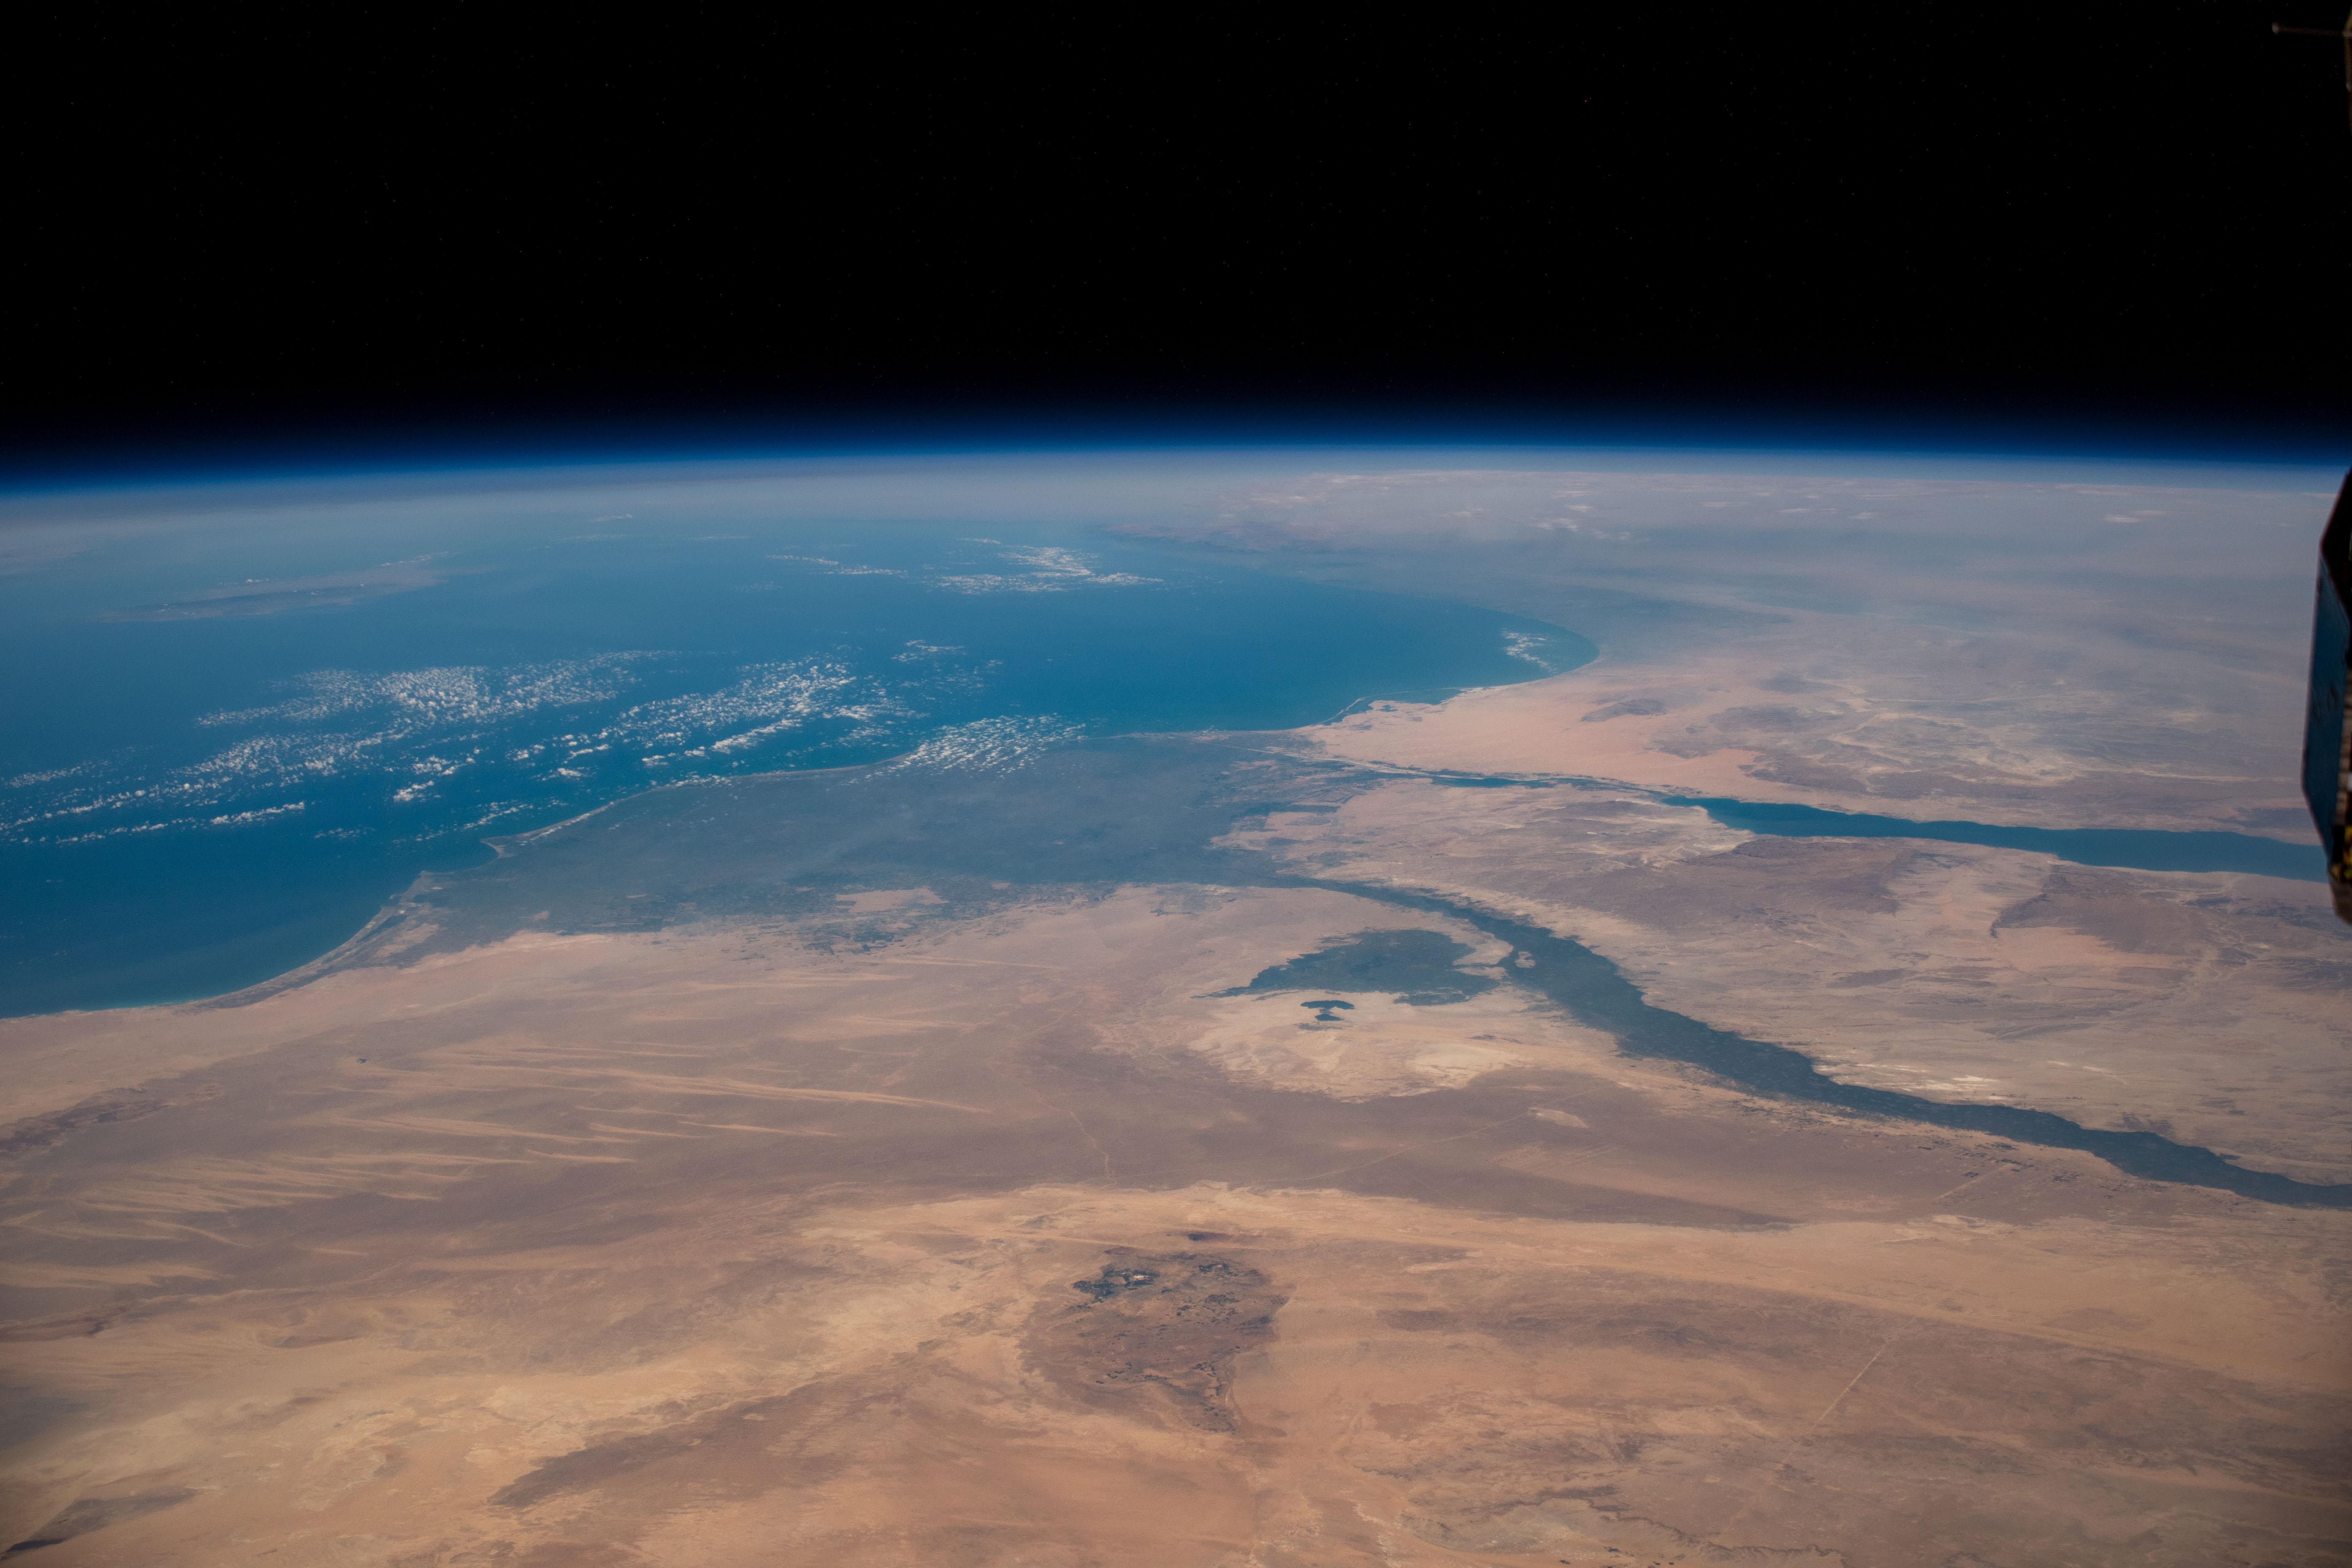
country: EGYPT
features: NILE DELTA, FAIYUM, MENIA, GULF OF SUEZ, MEDITERRANEAN SEA
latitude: 30.1
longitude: 31.2
